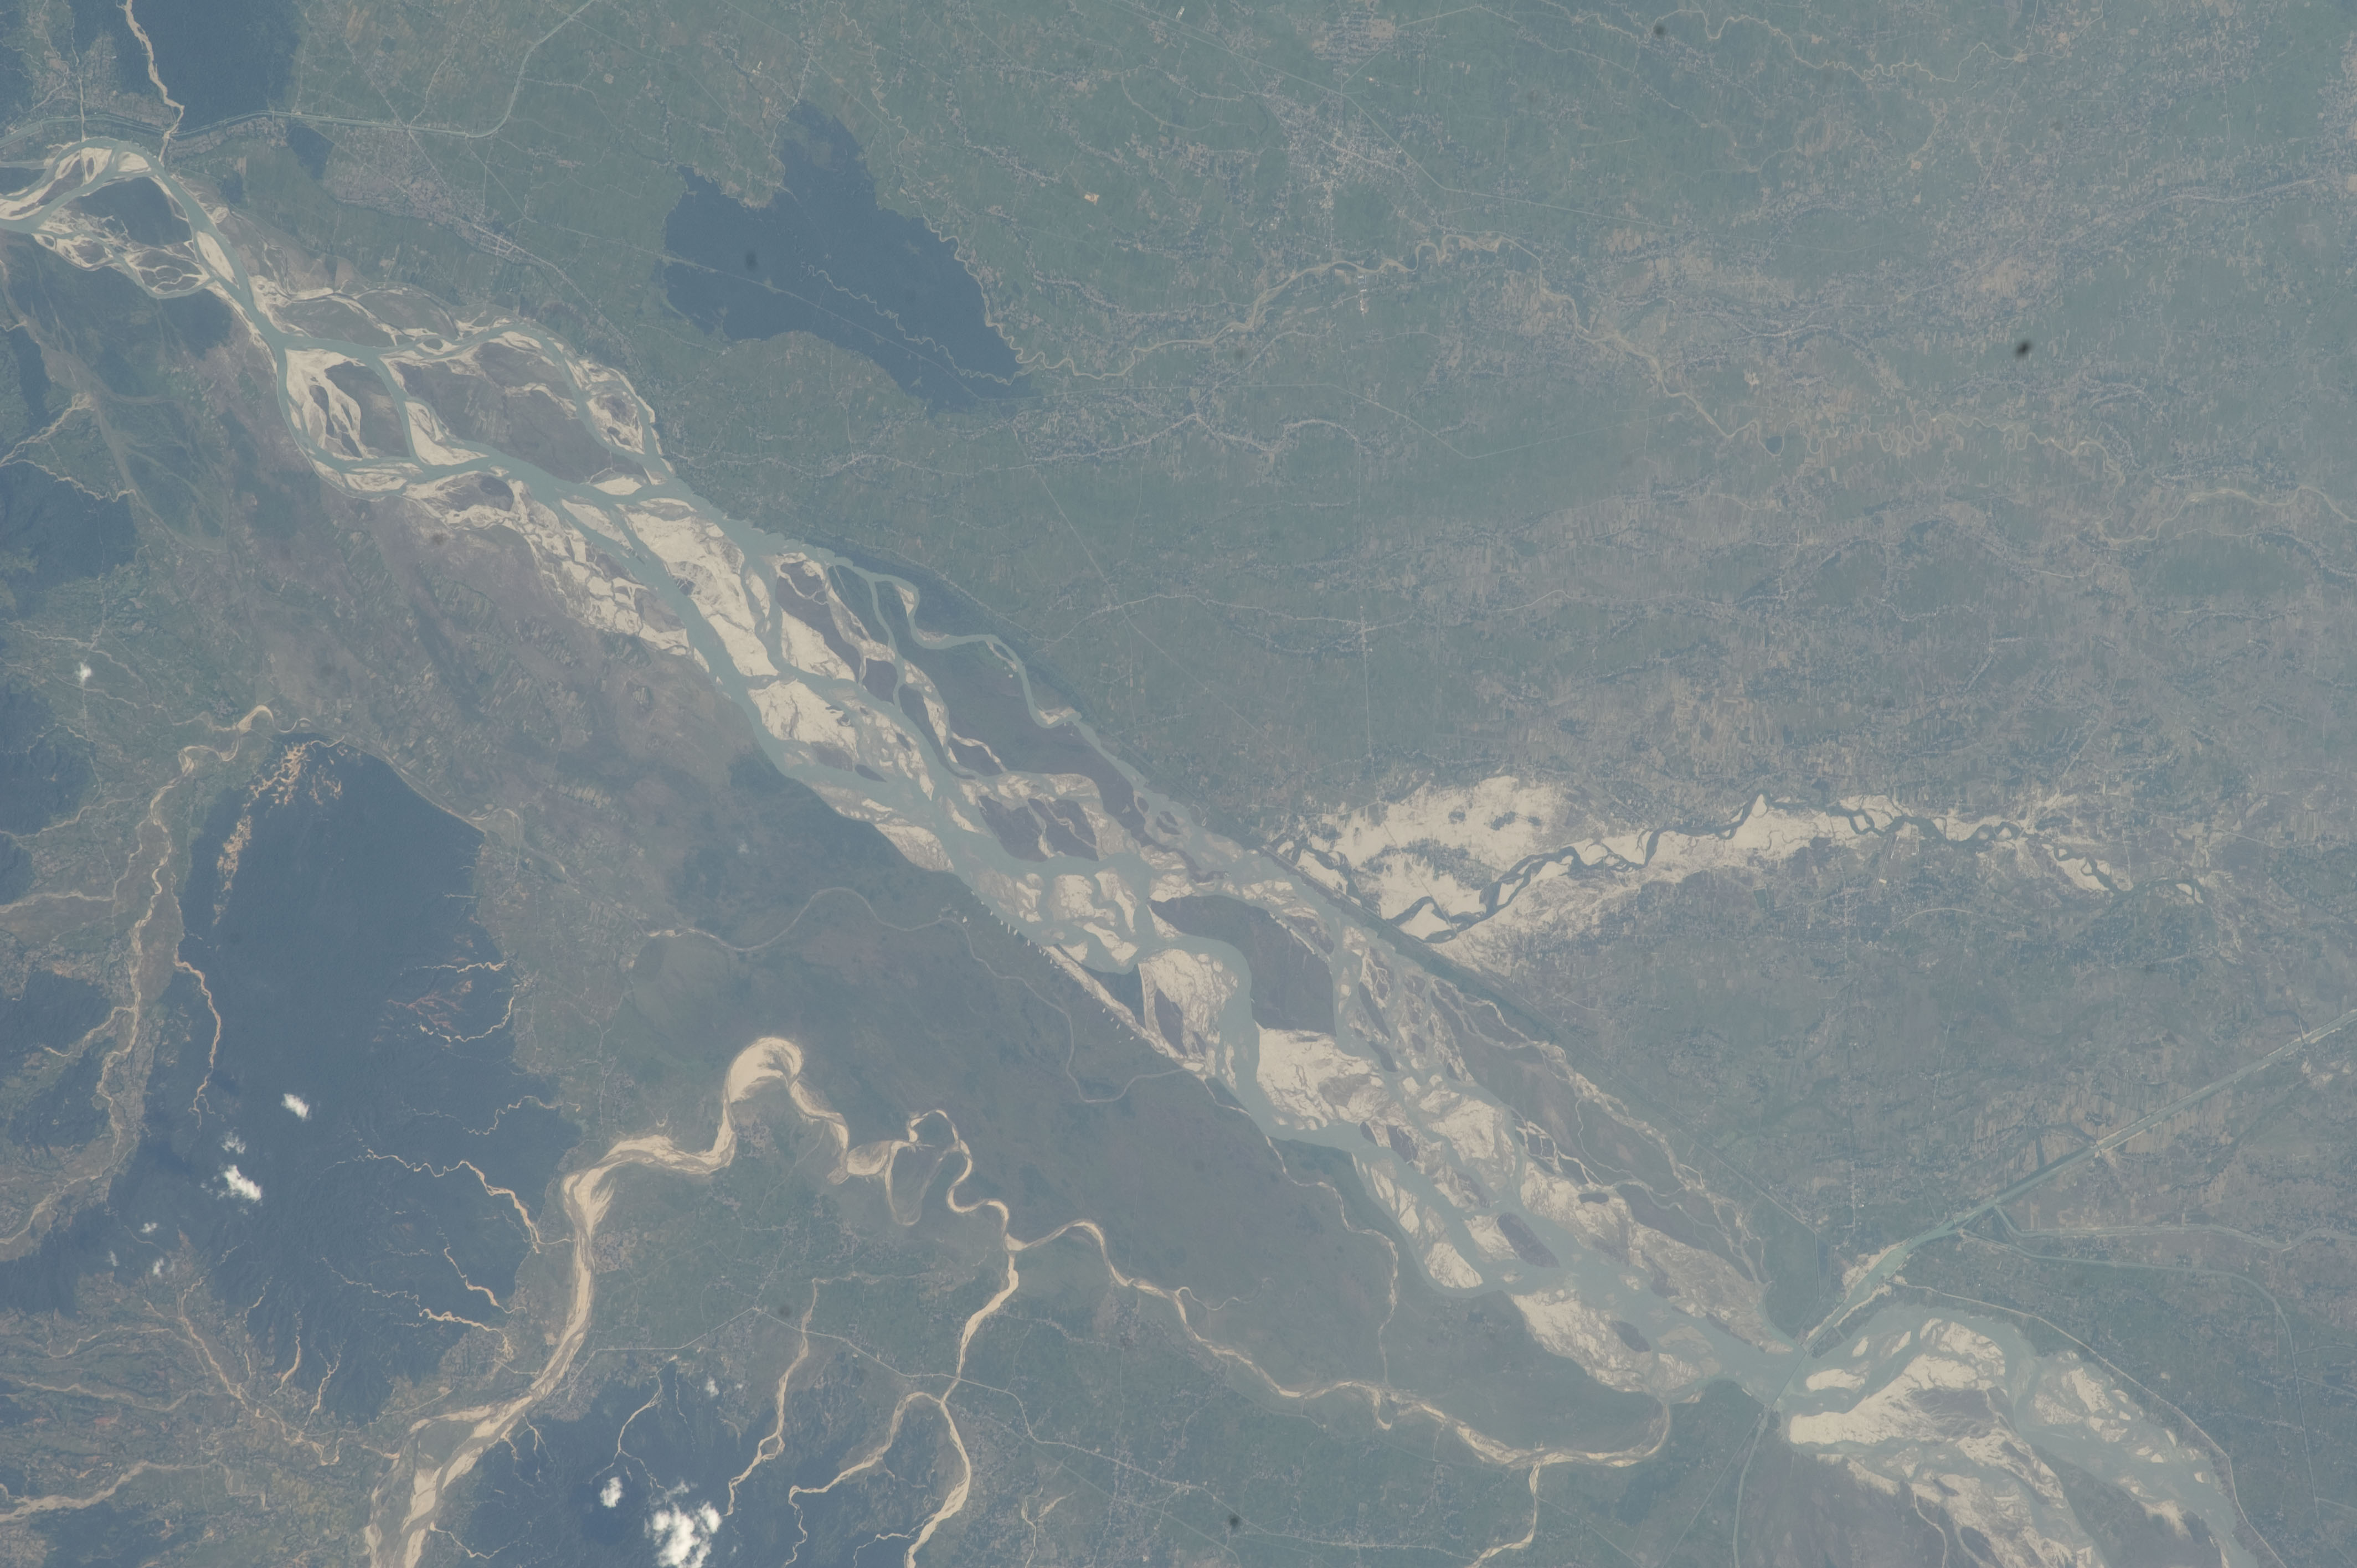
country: NEPAL
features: KOSI R., FOOTHILLS, FOREST PATCHES
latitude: 26.6
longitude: 87.0
